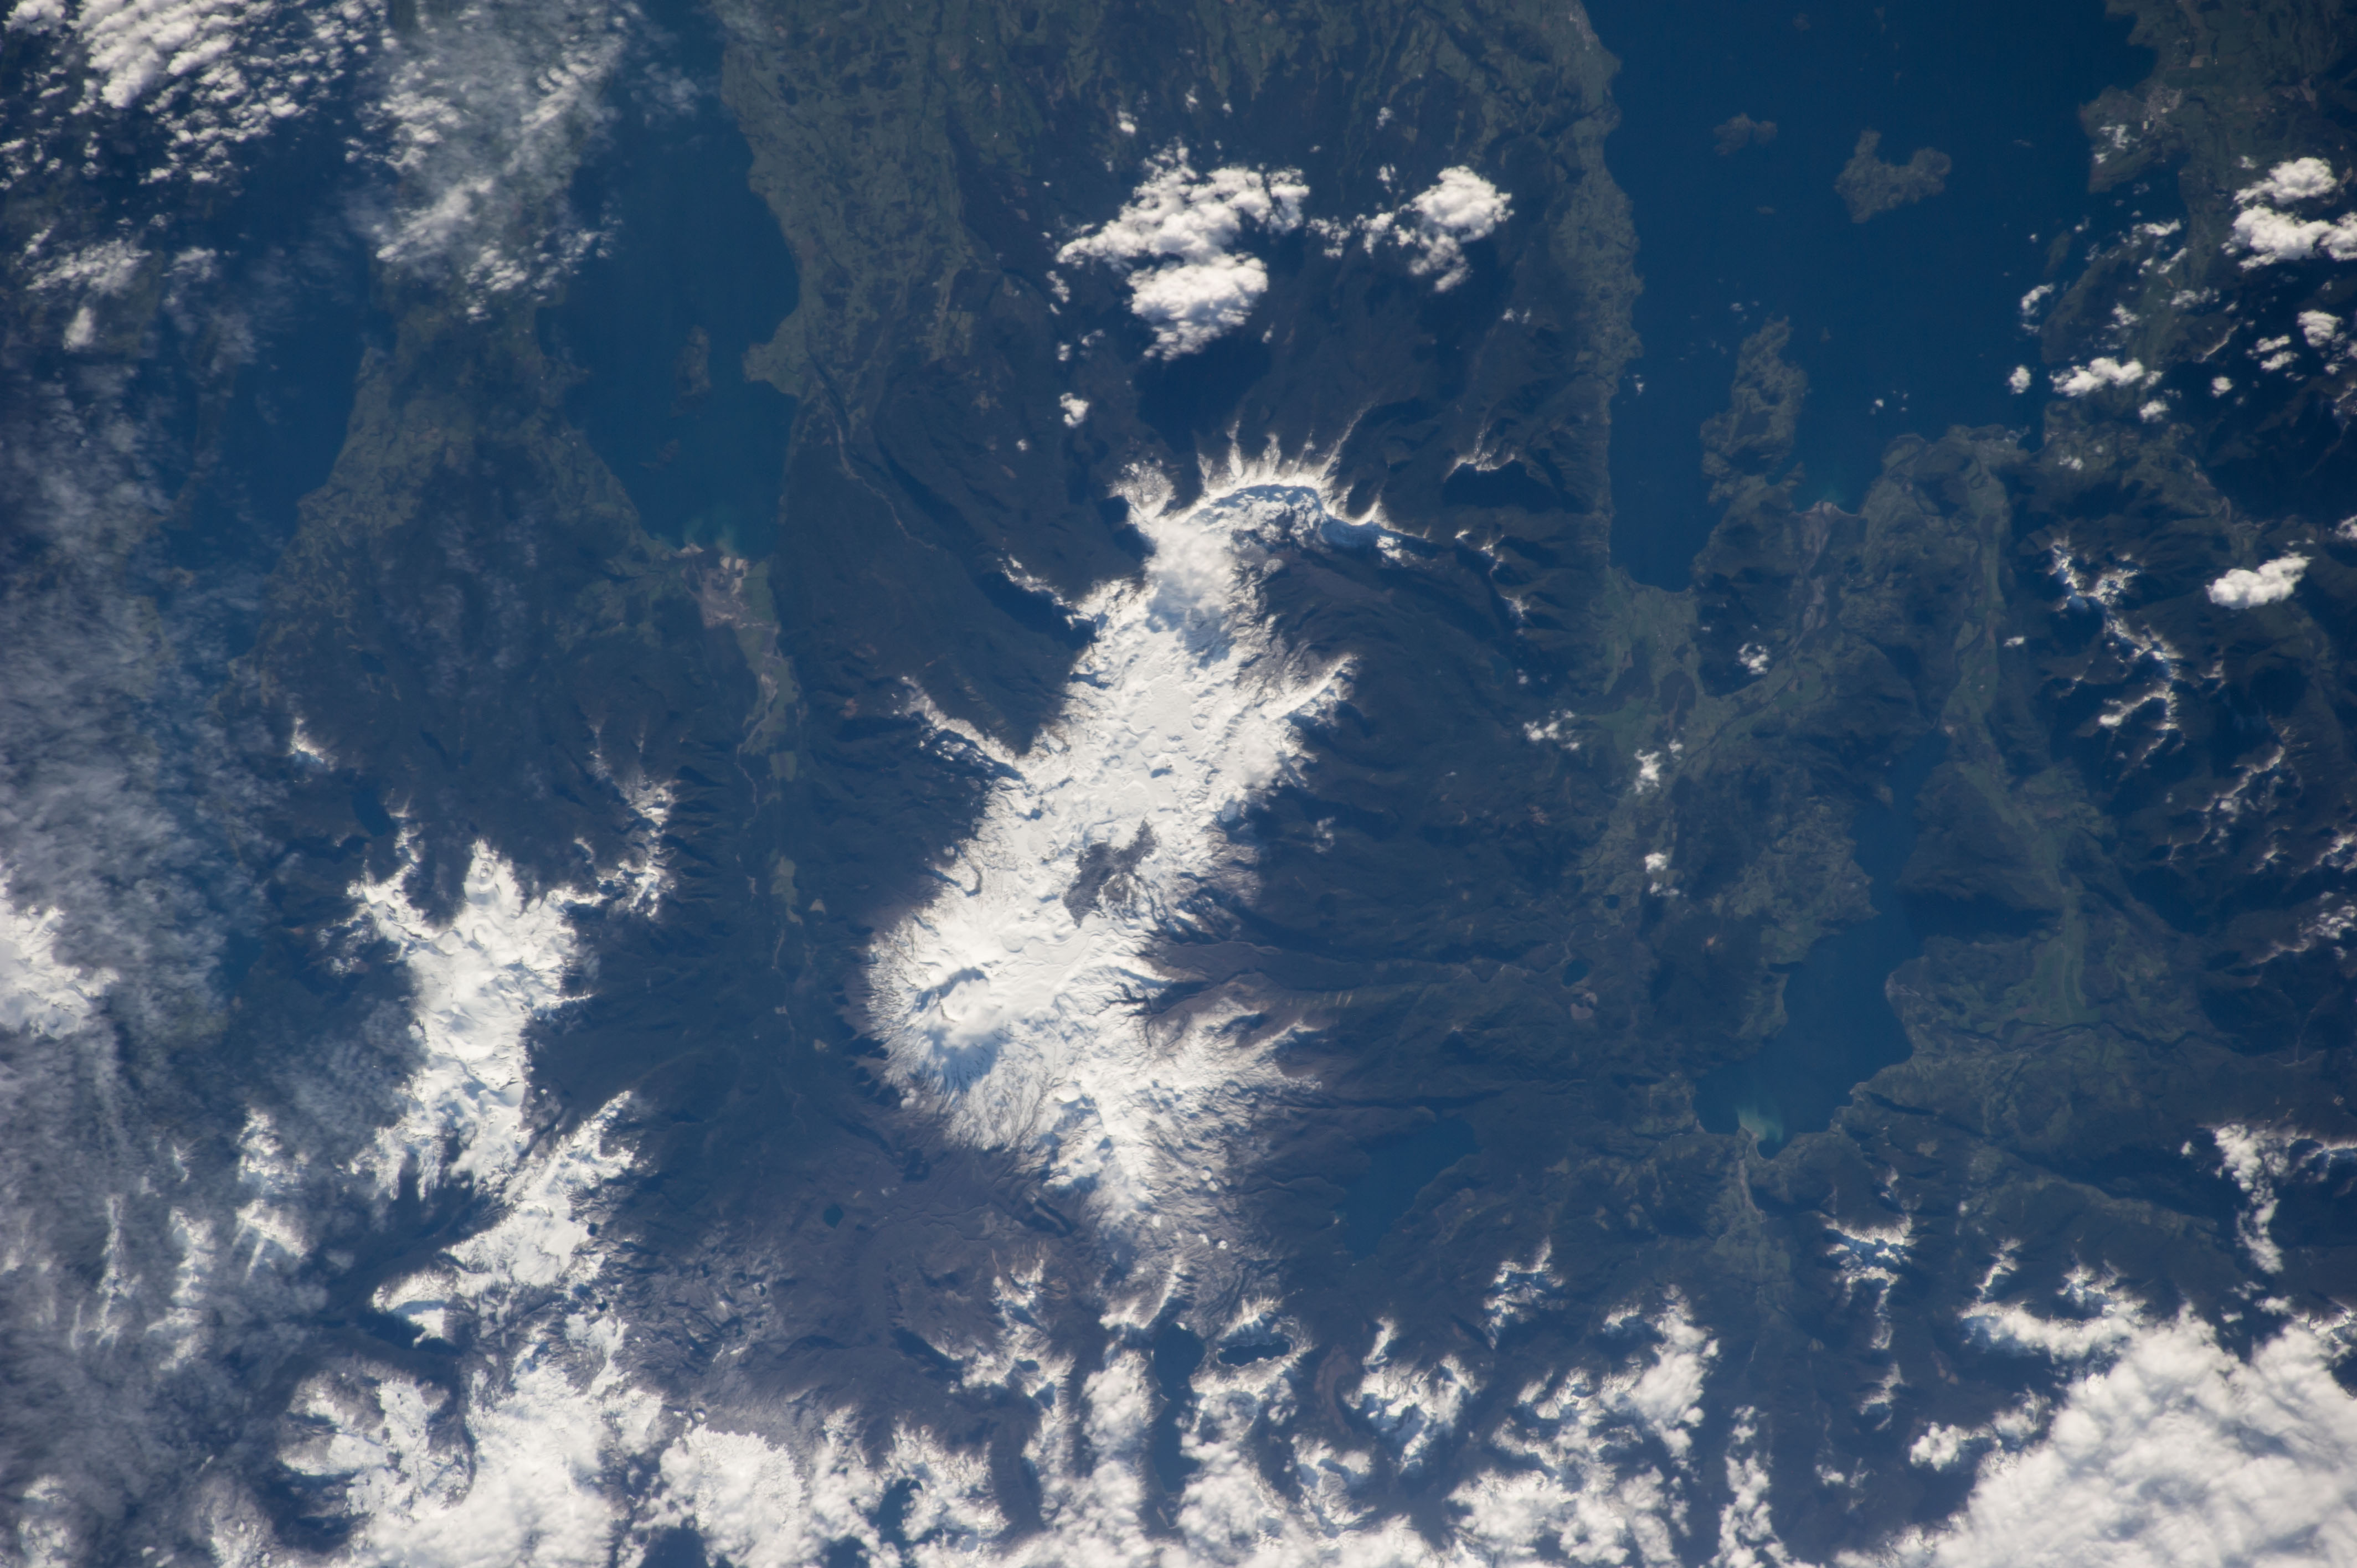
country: CHILE
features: ANDES, PUYEHUE L., RANCO L., MAIHUE L., HUISHUE L., PUYEHUE CORDON CAULLE VOL., PUYEHUE NATIONAL PRK, GRIS L., GEMELAS LAG.
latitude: -40.4
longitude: -72.2
